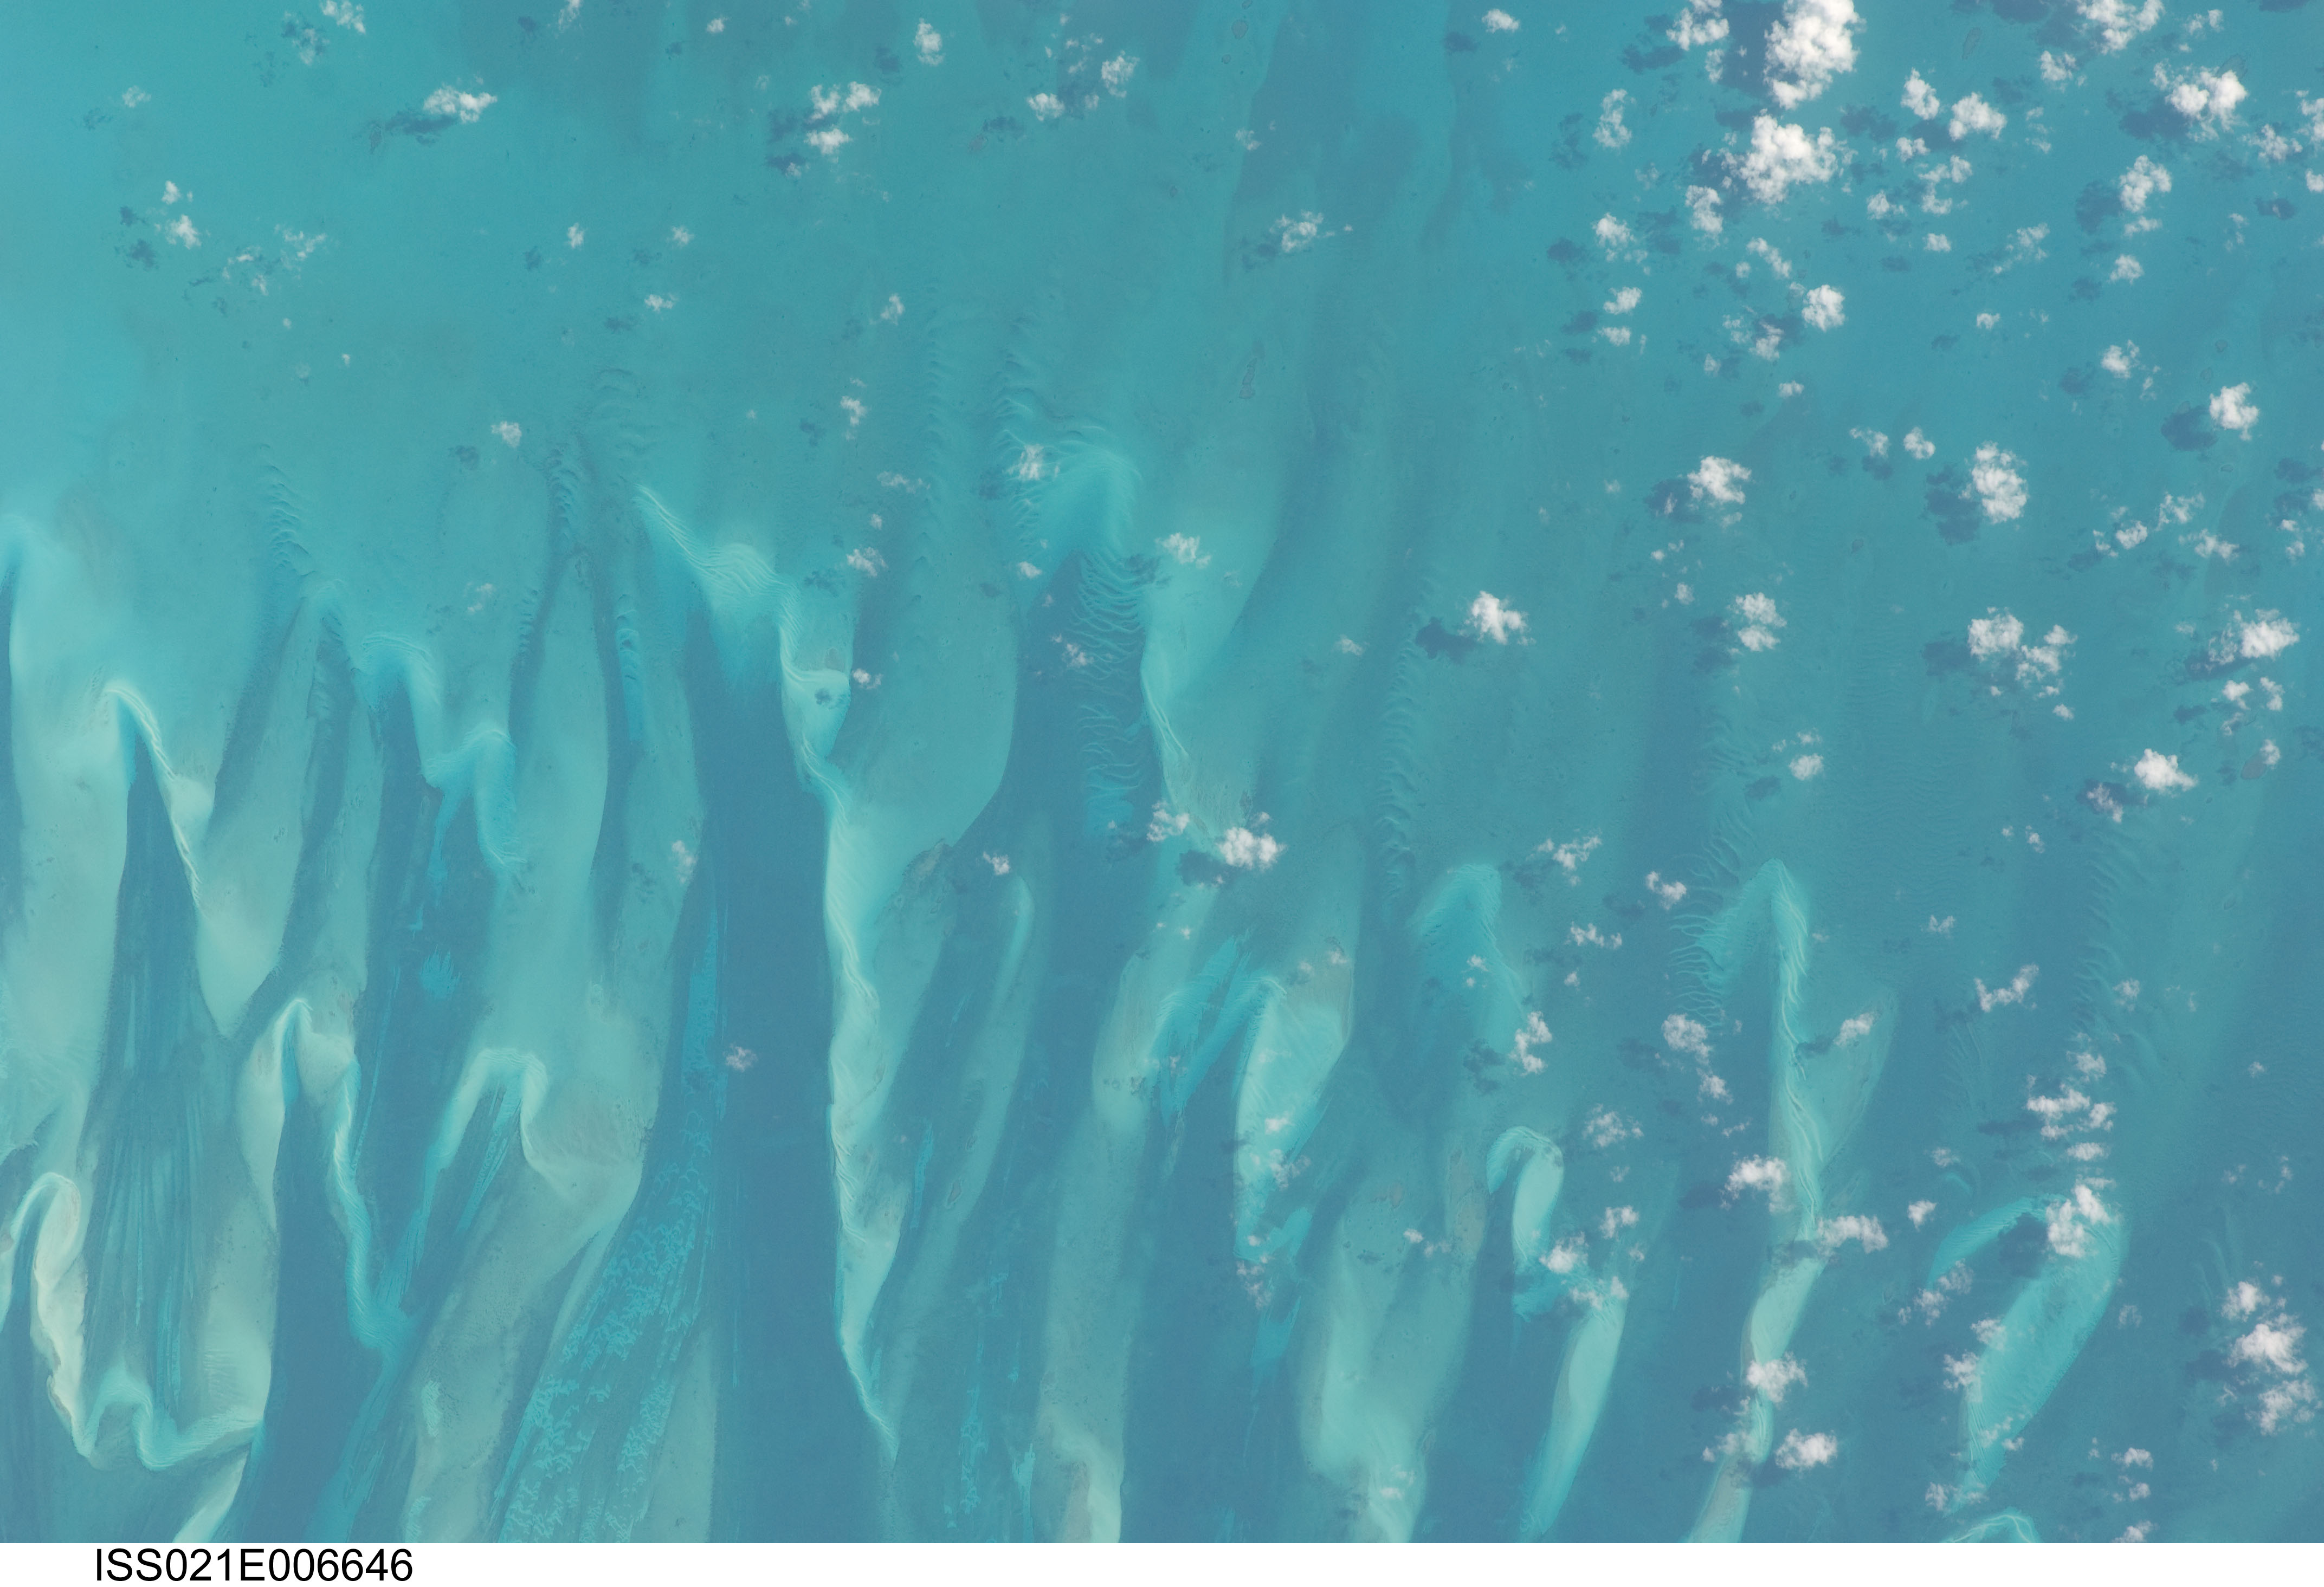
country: BAHAMAS
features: THE BAHAMAS
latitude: 23.4
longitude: -76.5
